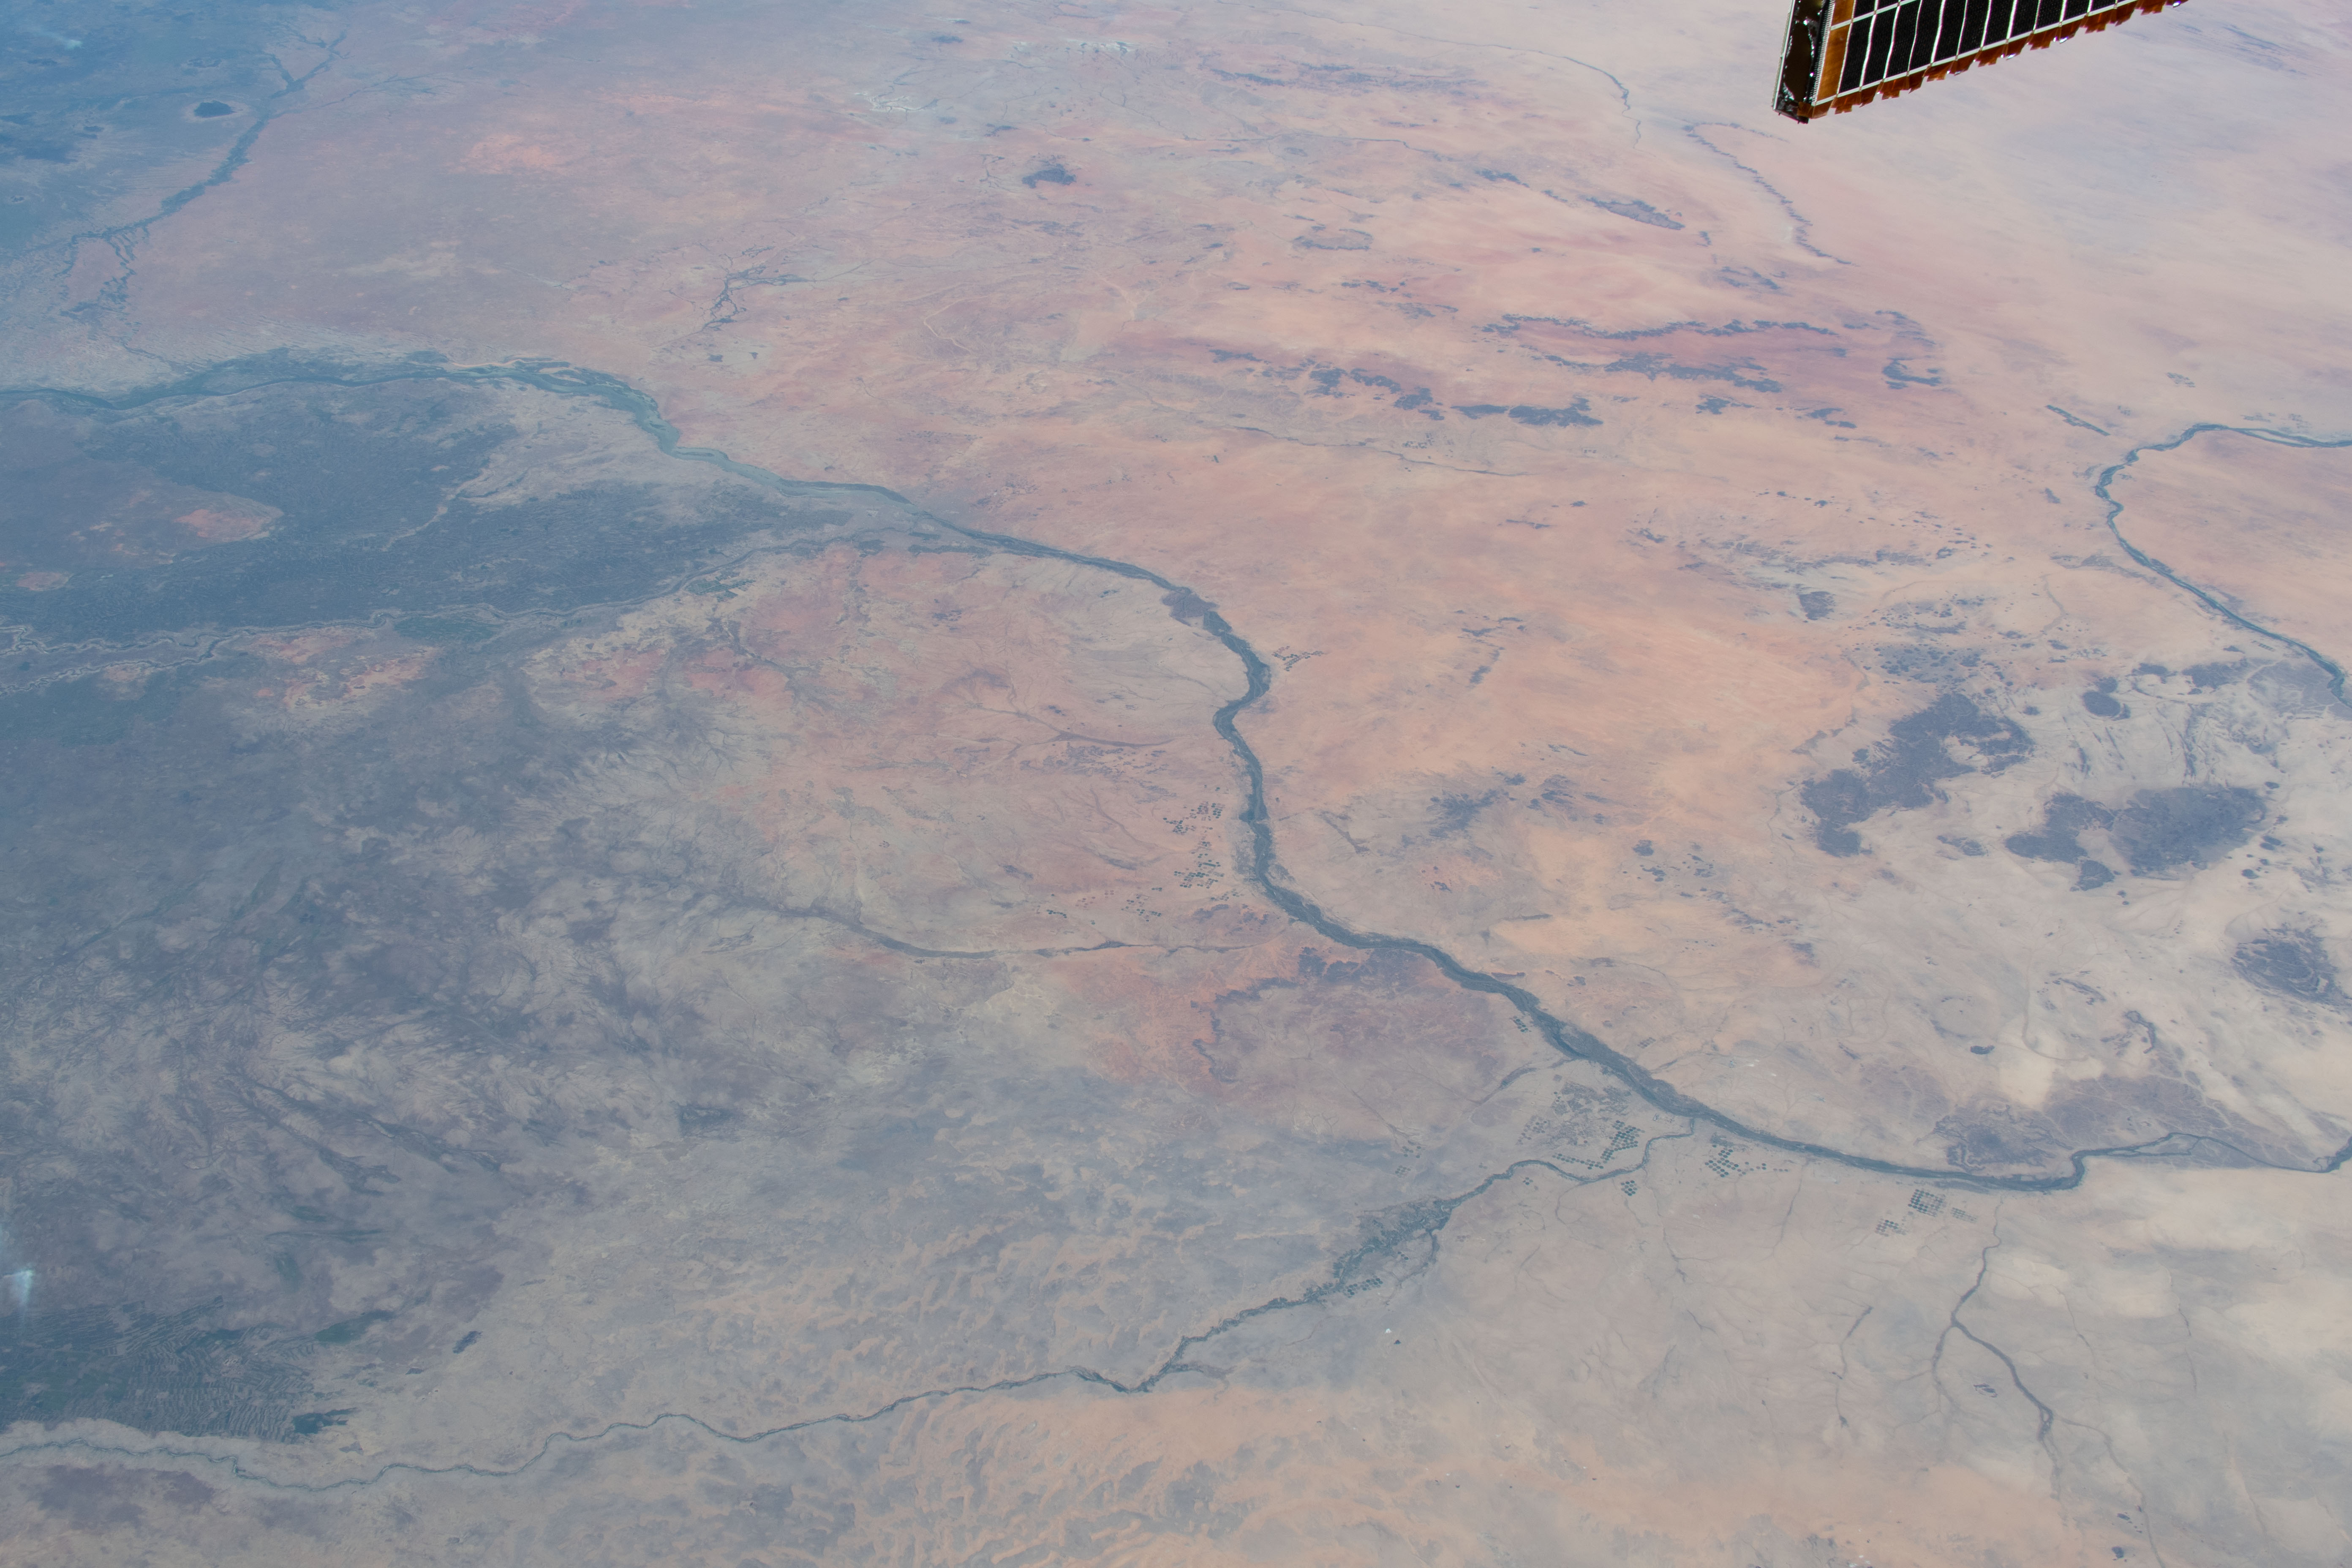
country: SUDAN
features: NILE RIVER, ATBARAH RIVER, SUDAN, KHARTOUM
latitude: 17.0
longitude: 33.5
